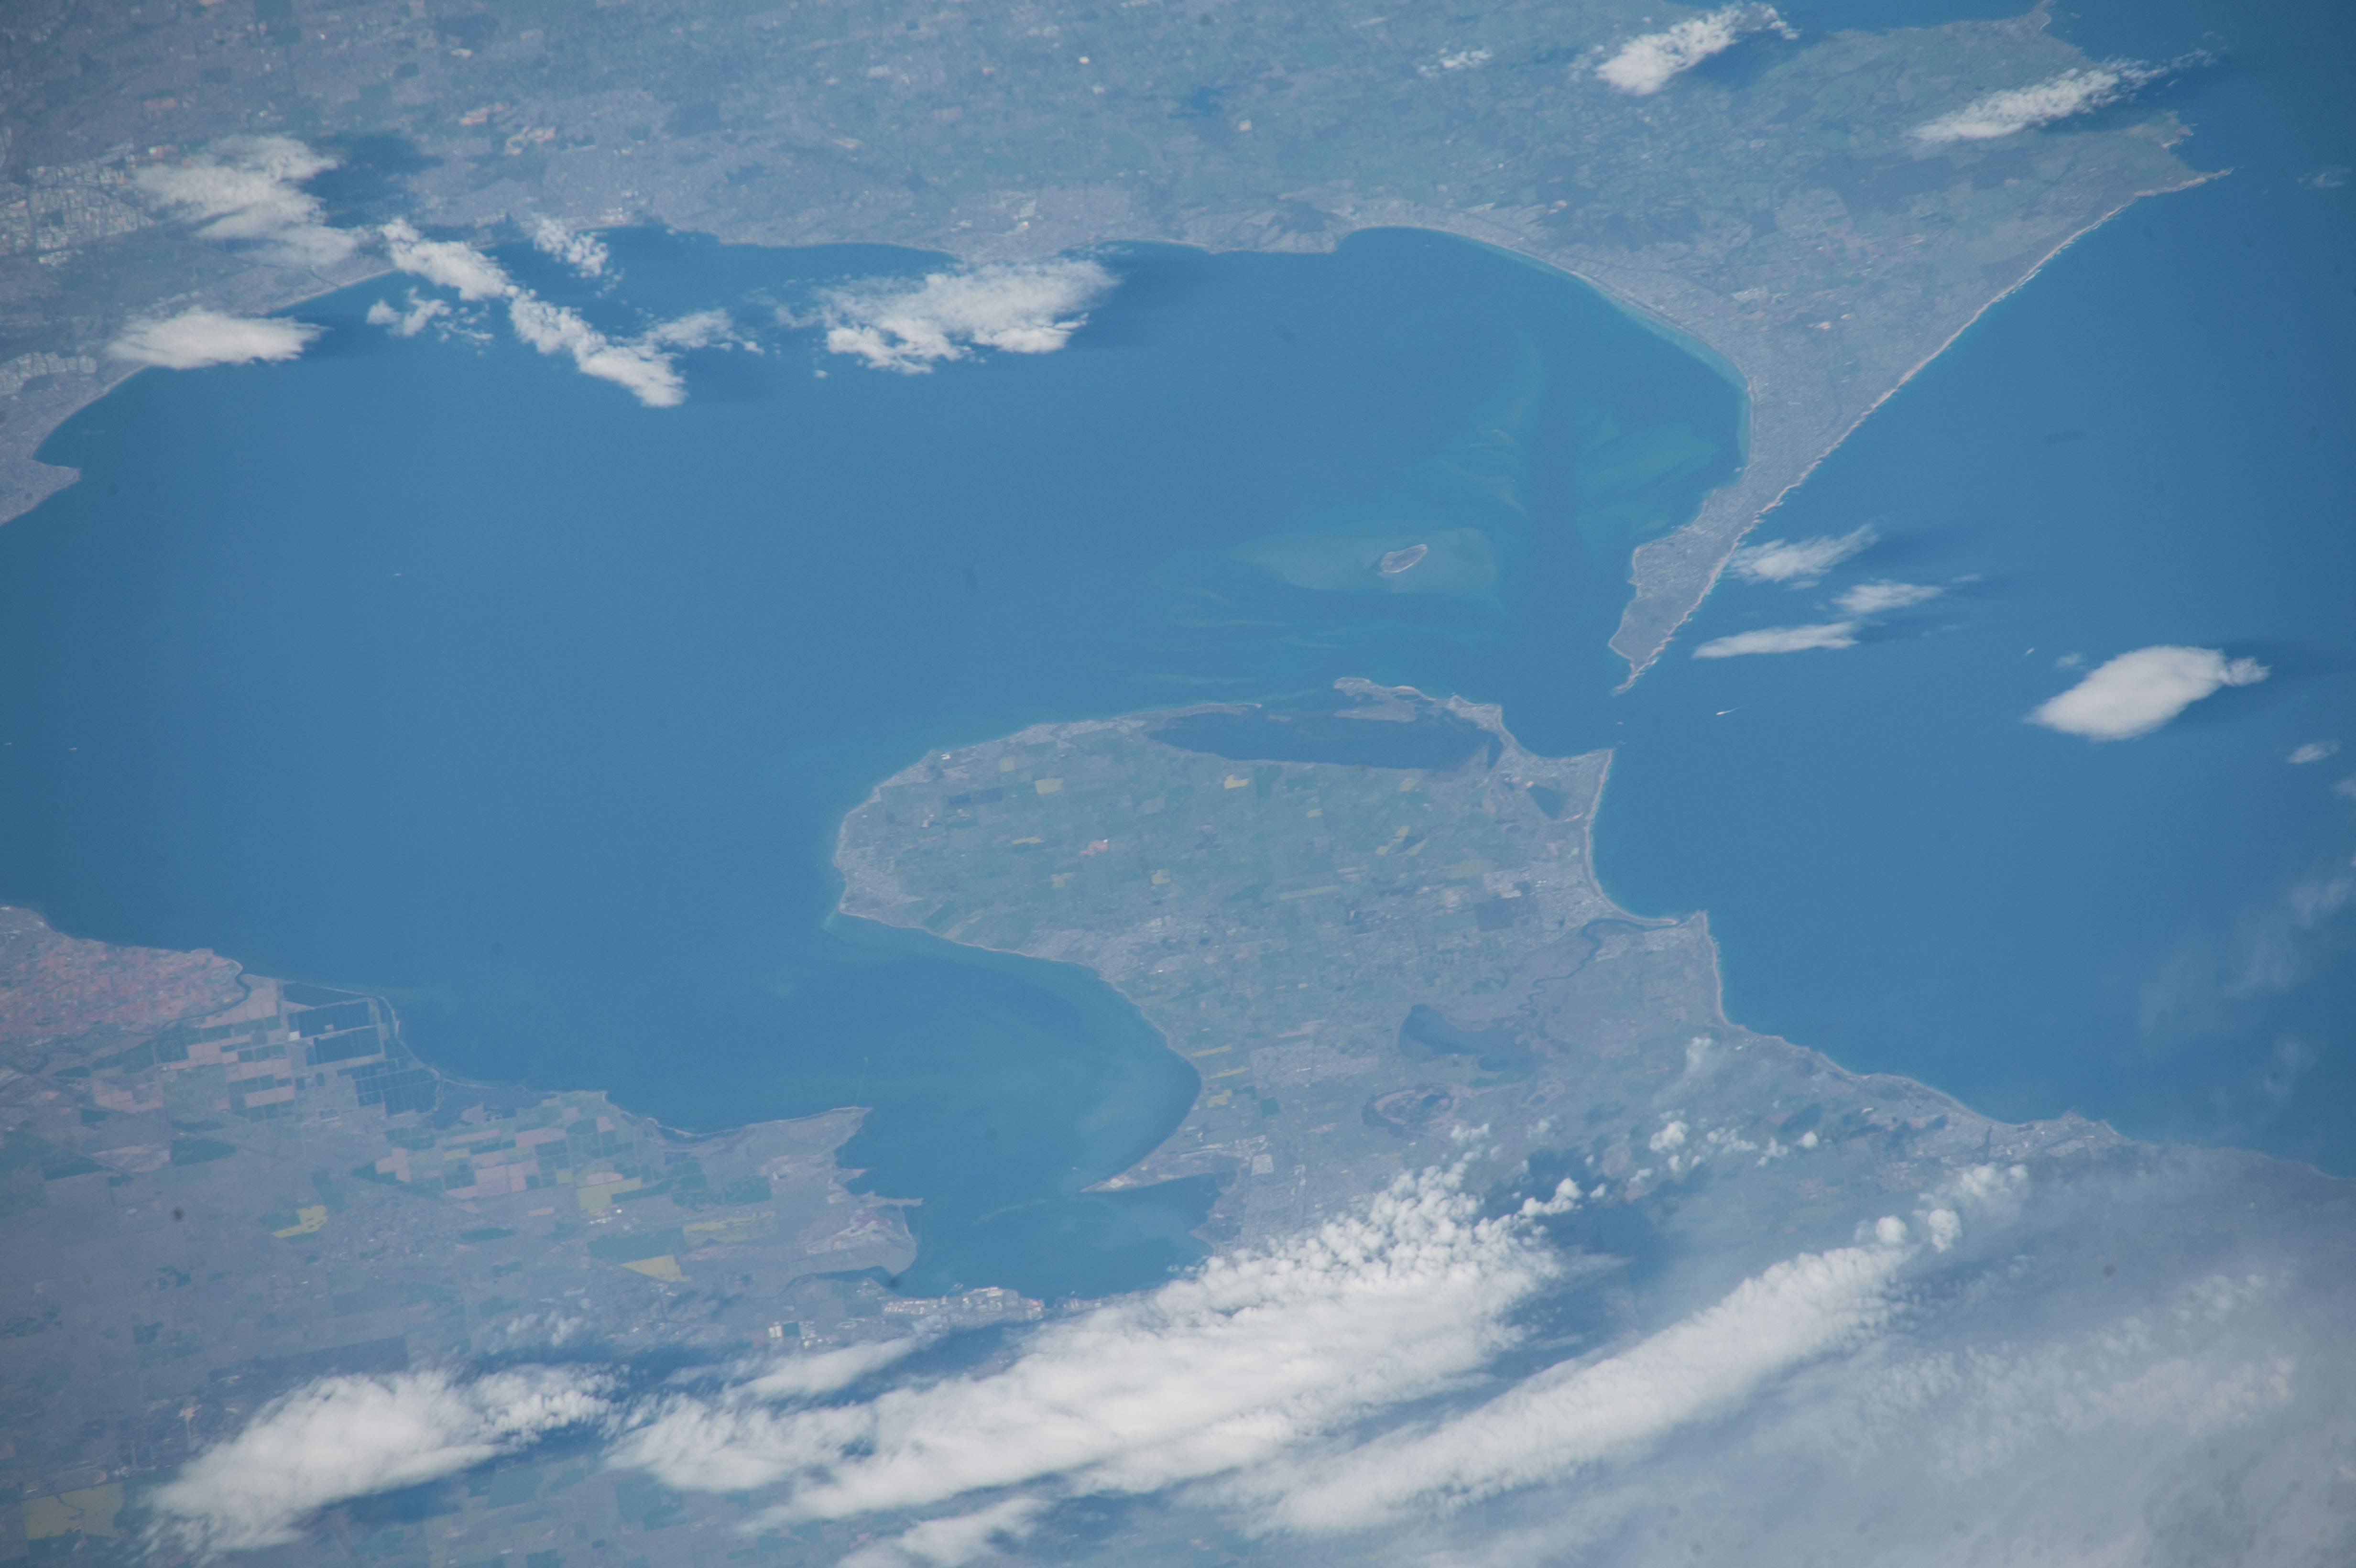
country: AUSTRALIA-V
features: AUSTRALIA, VICTORIA, PORT PHILLIP BAY, SWAN BAY, SWAN ISLAND, PORTSEA, MUD ISLANDS RESERVE, STINGAREE BAY, CORIO BAY, POINT WILSON, POINT HENRY, MORDIALLOC-PORTSEA FORESHORE,ST LEONARDS, VICTORIA, AUSTRALIA,MELBOURNE AUSTRALIA, QUEENSCLIFF AUSTRALIA, MORNINGTON PENINSULA, PORT PHILLIP BAY, CORIO BAY, AVALON AIRPORT (YMAV), RAAF WILLIAMS (YMPC), MELBOURNE MOORABBIN AIRPORT (YMMB)
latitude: -38.2
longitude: 144.7
